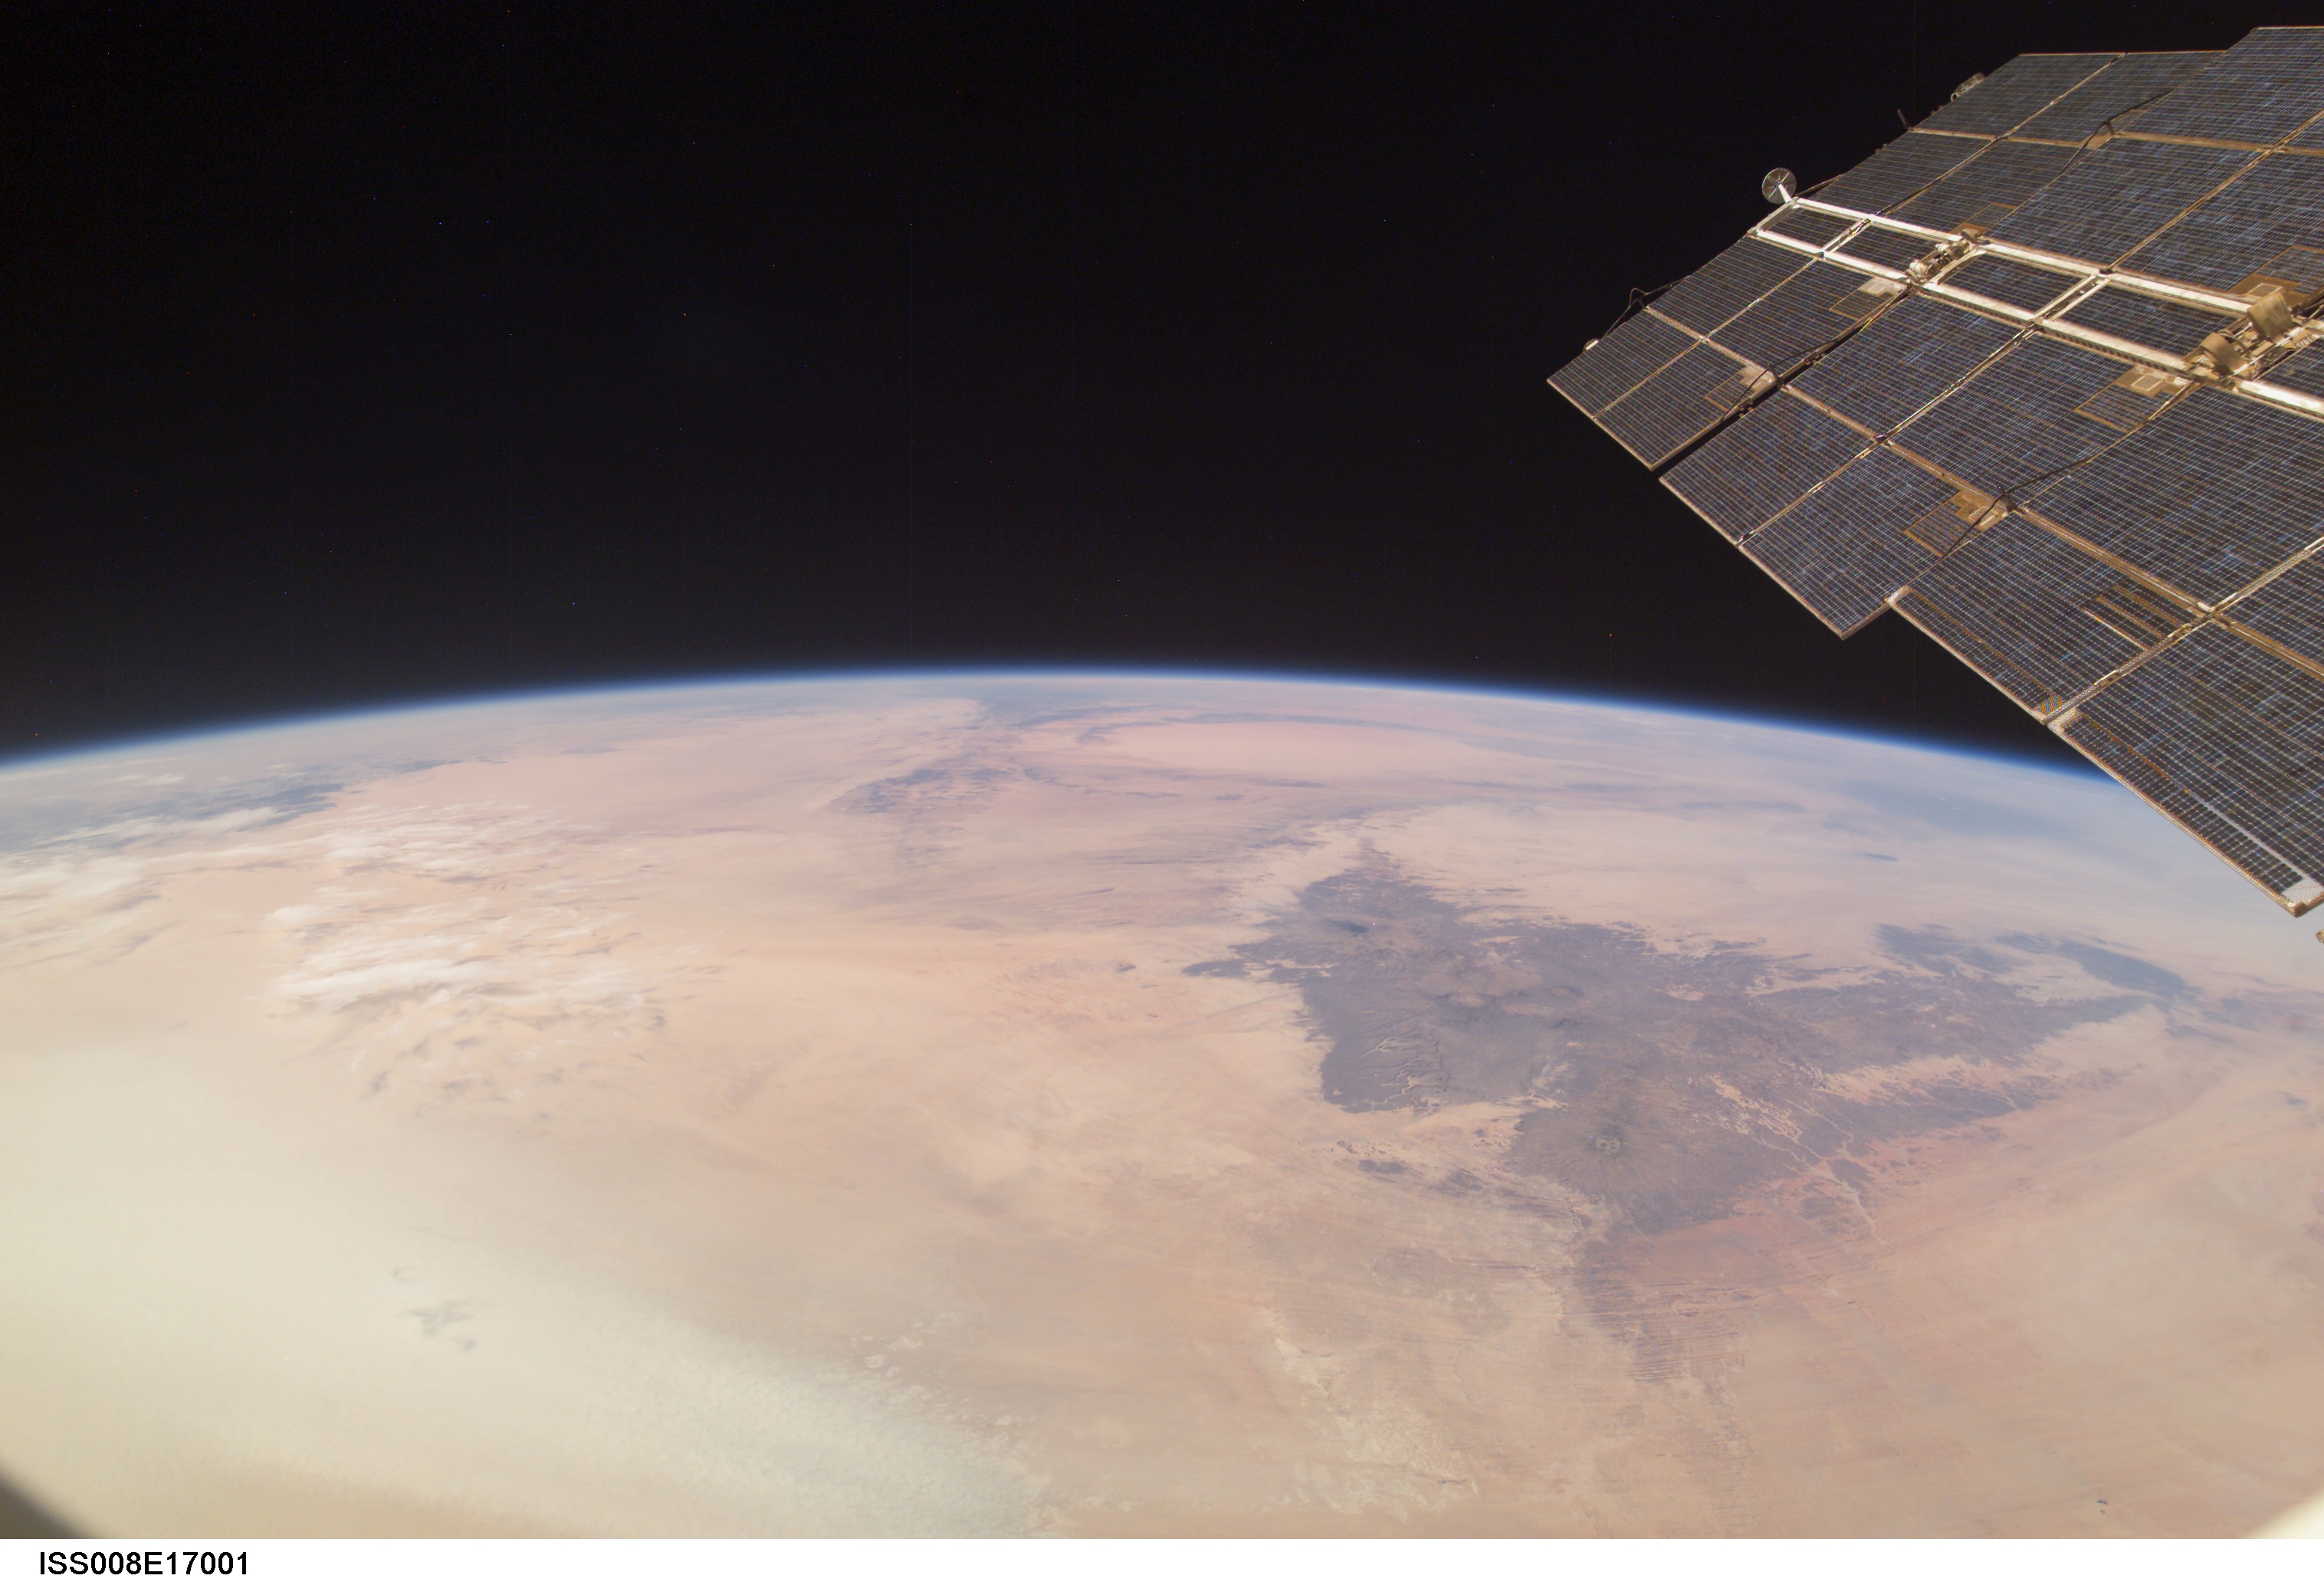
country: CHAD
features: LIBYAN DES., TIBESTI MTS., ATMOSPHERIC LIMB
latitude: 19.0
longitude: 17.5
